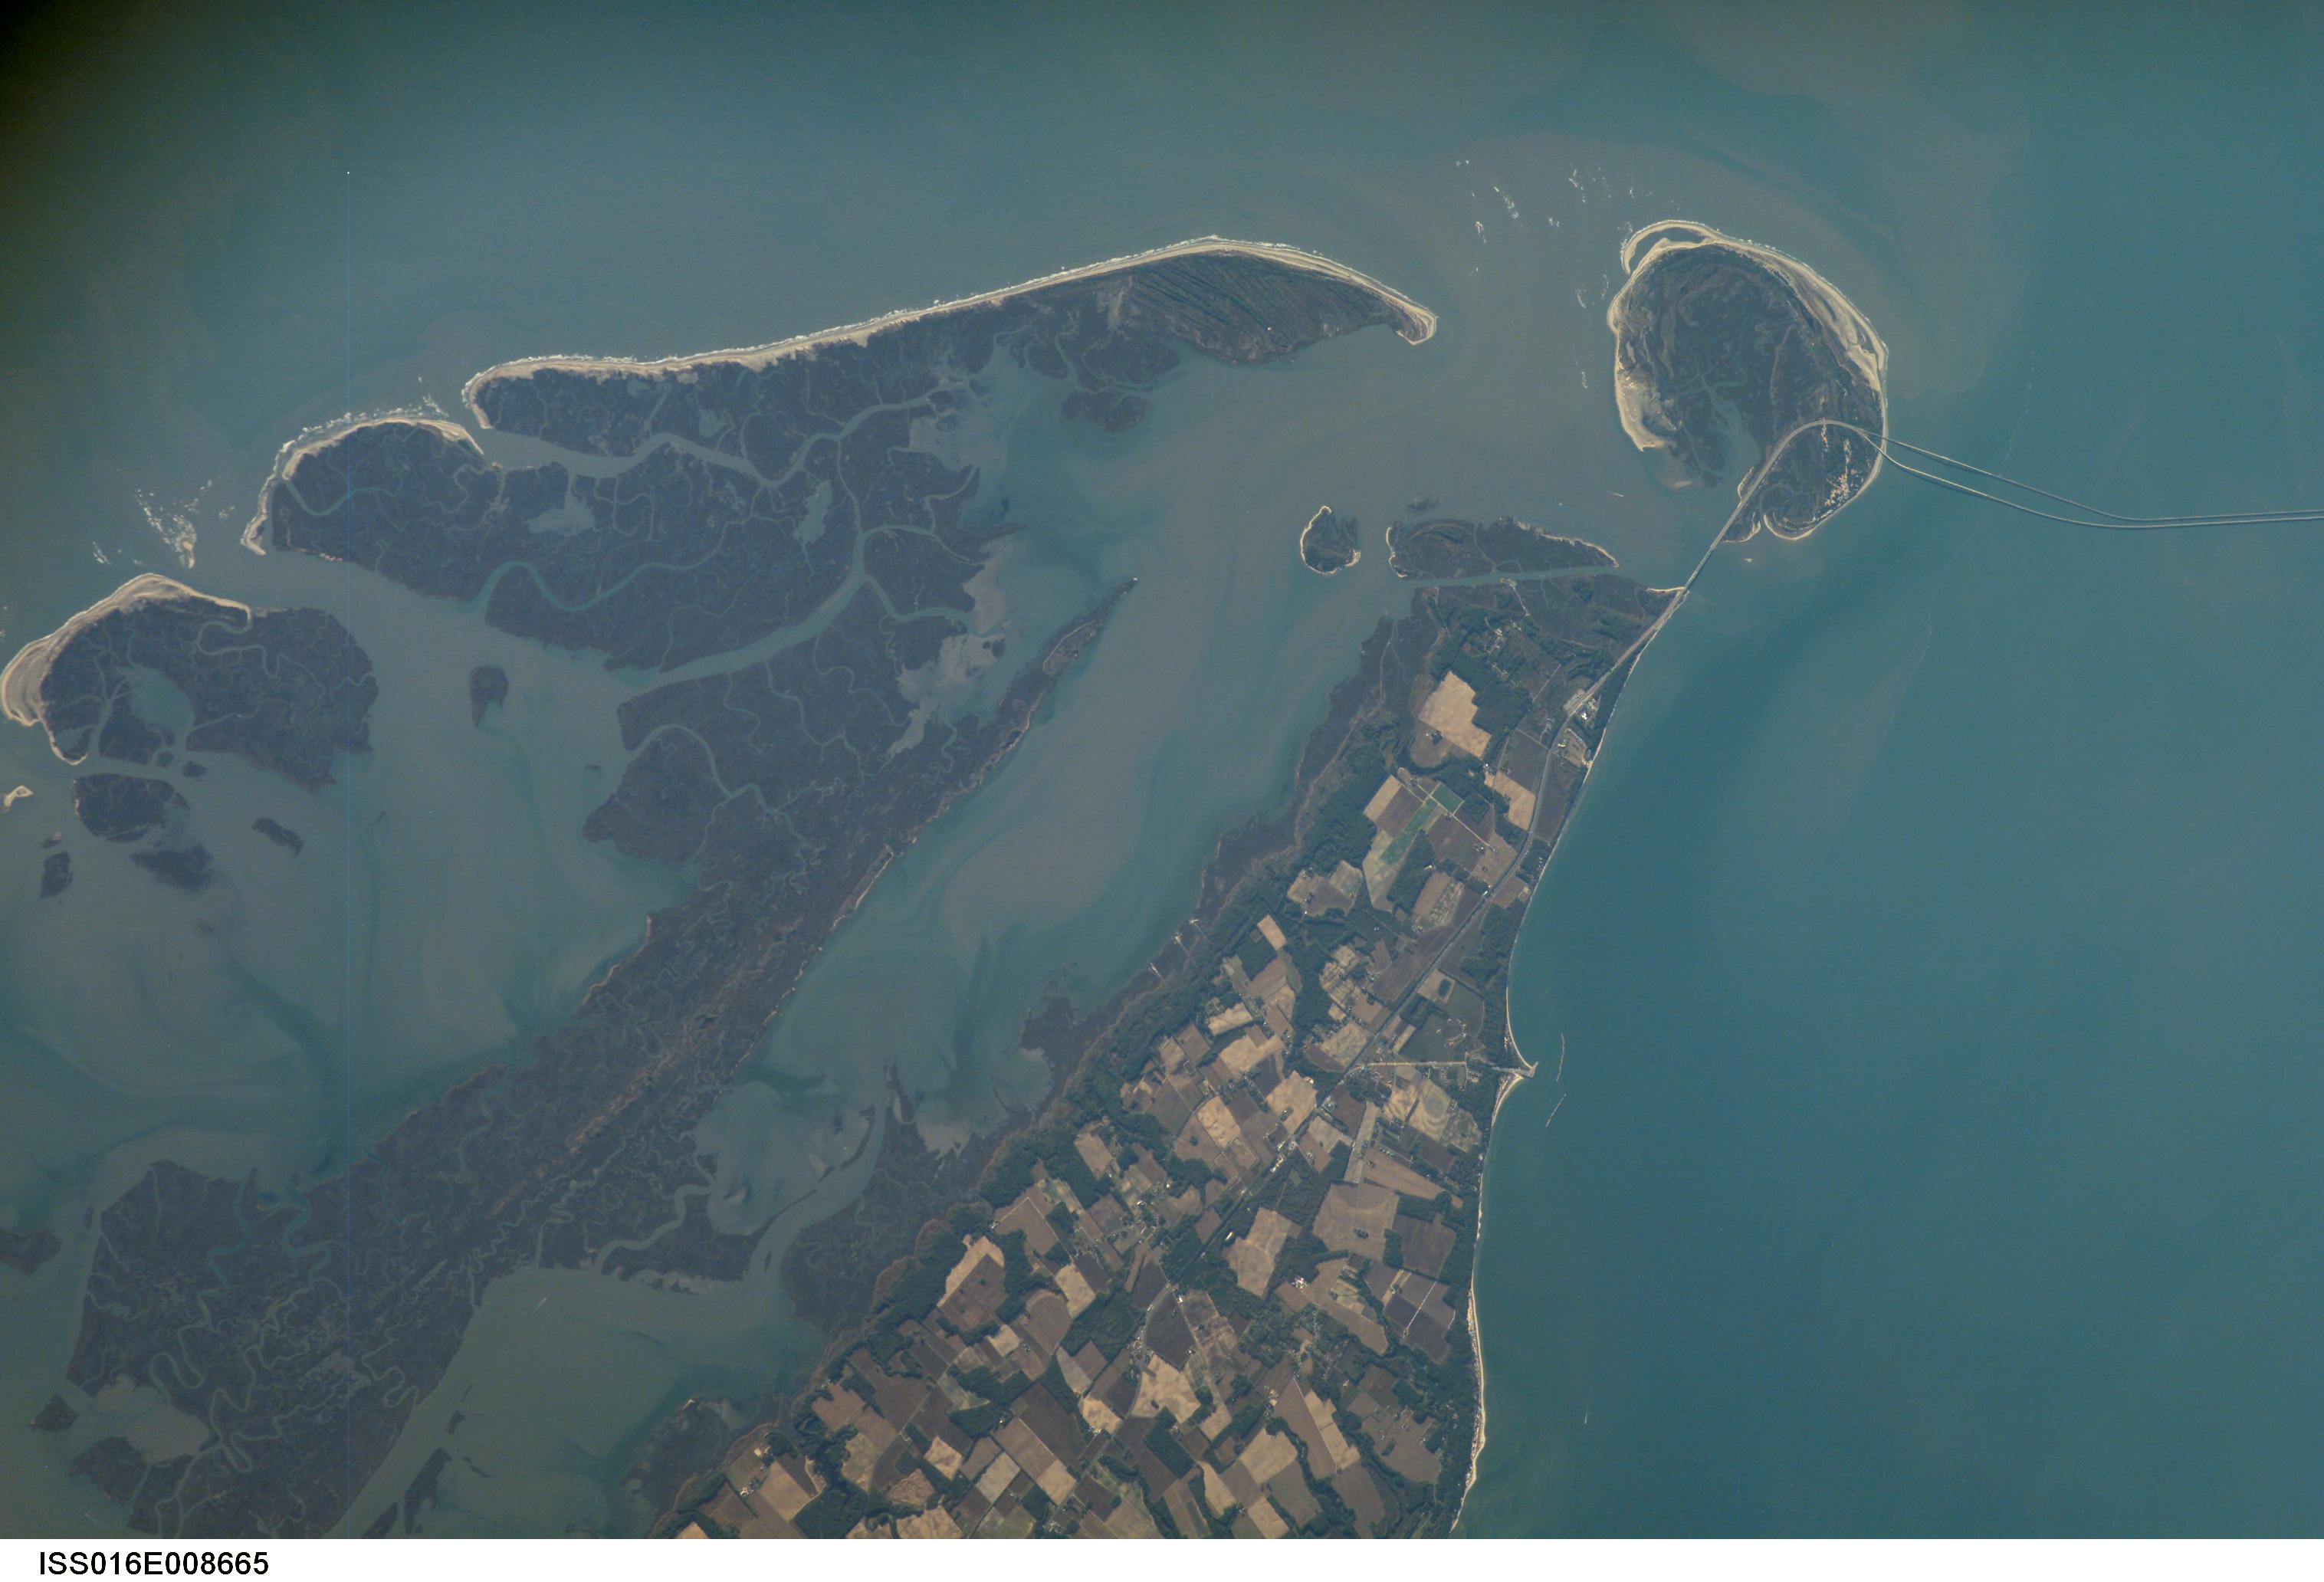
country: USA-VIRGINIA
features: SMITH I. INLET, CHESAPEAKE BAY
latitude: 37.2
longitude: -75.9
